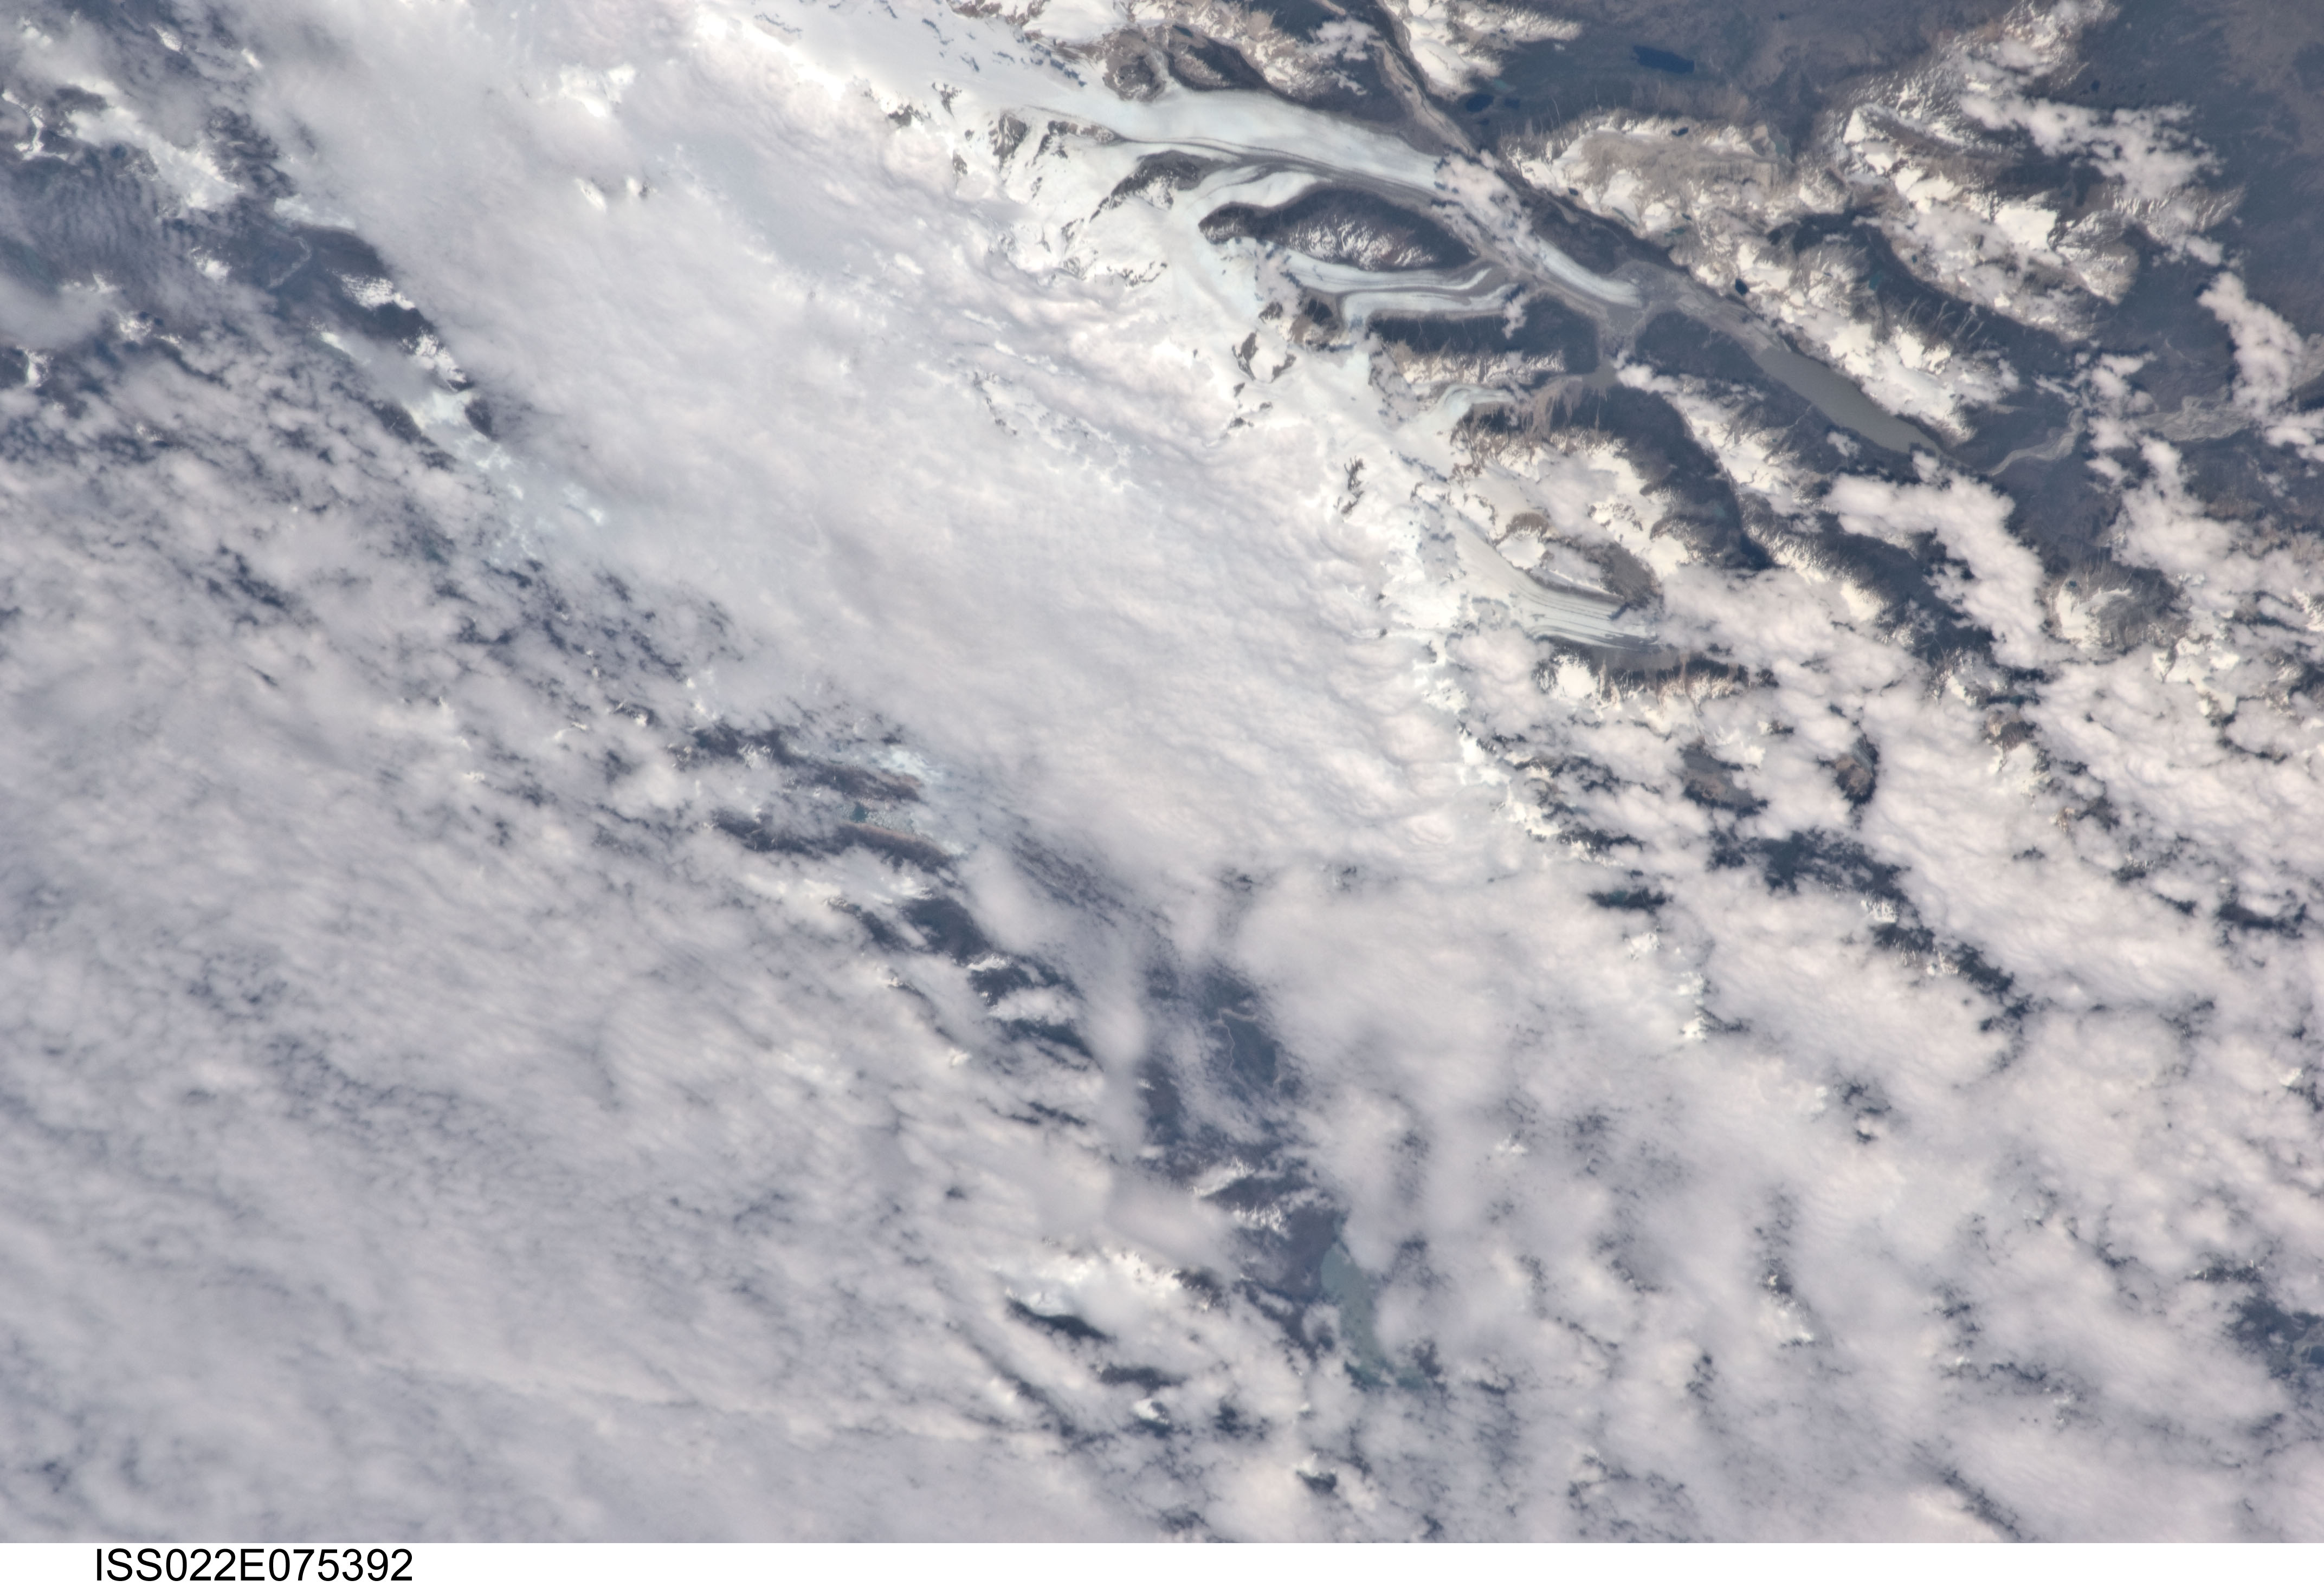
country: CHILE
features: N. PATAGONIAN ICE FIELD, NEF GL., COLONIA GL., MTS.
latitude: -47.4
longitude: -73.9
